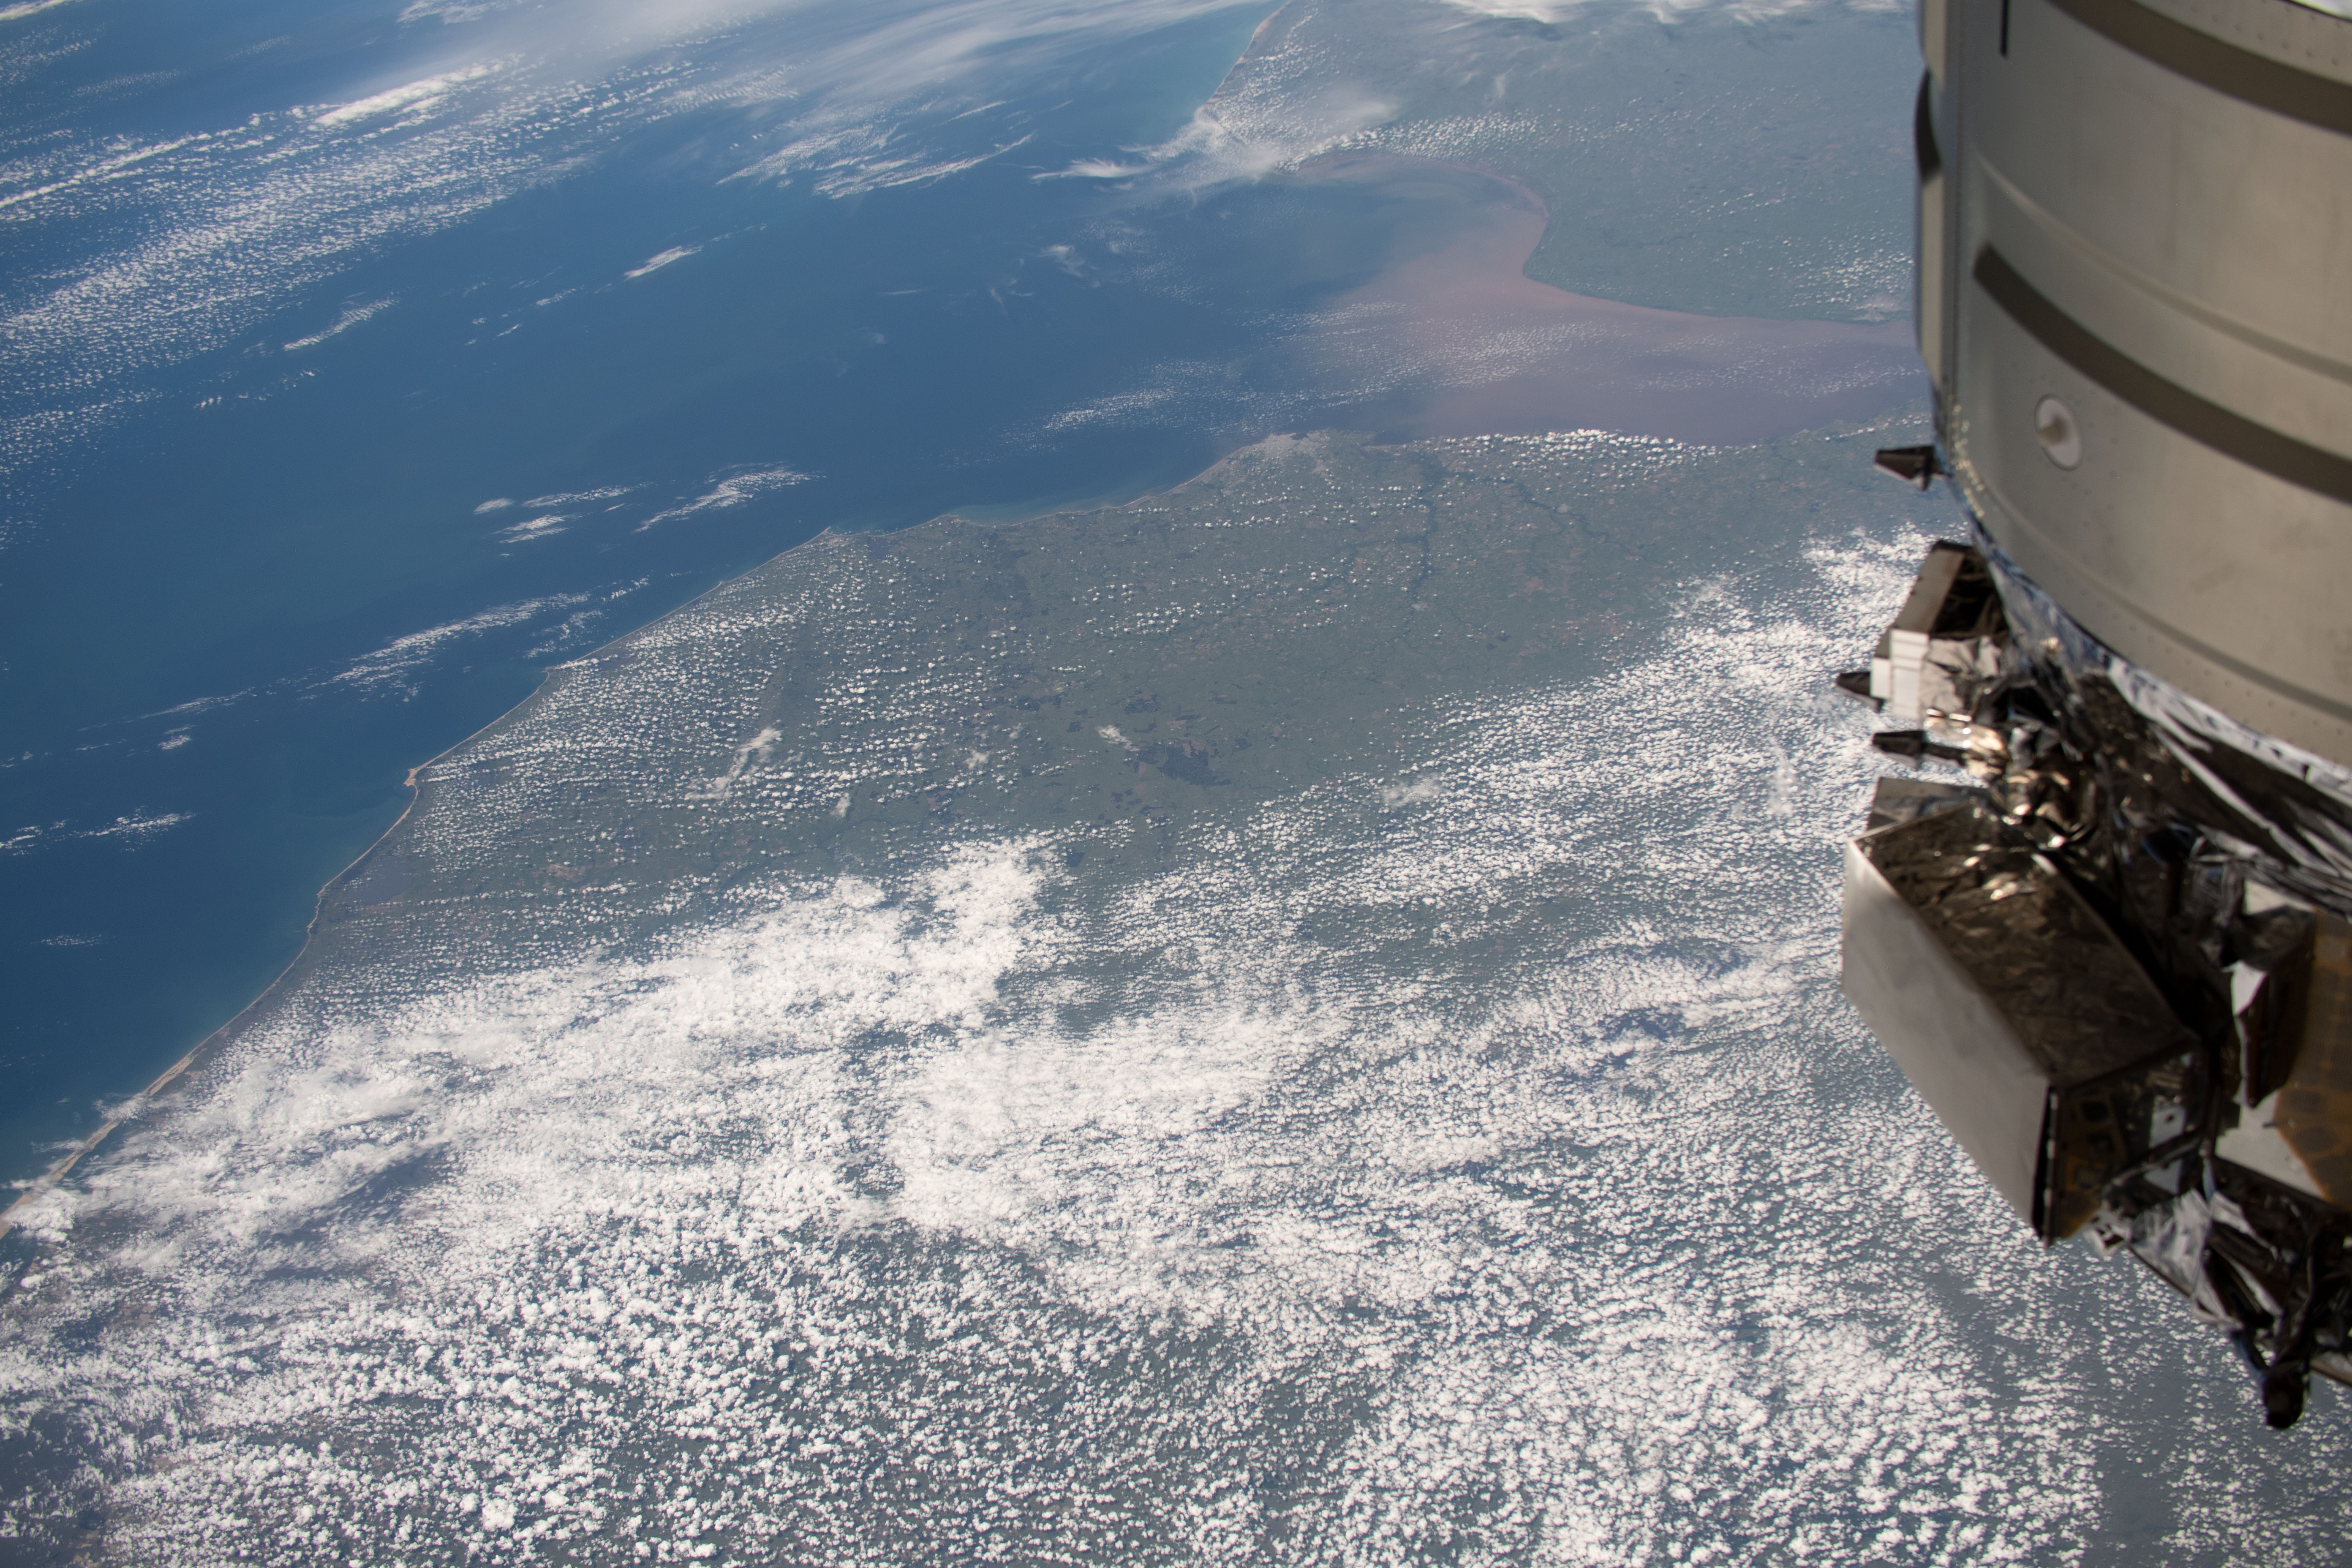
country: URUGUAY
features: URUGUAY, AGRICULTURE, SOUTH AMERICA
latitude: -33.5
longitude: -55.5
